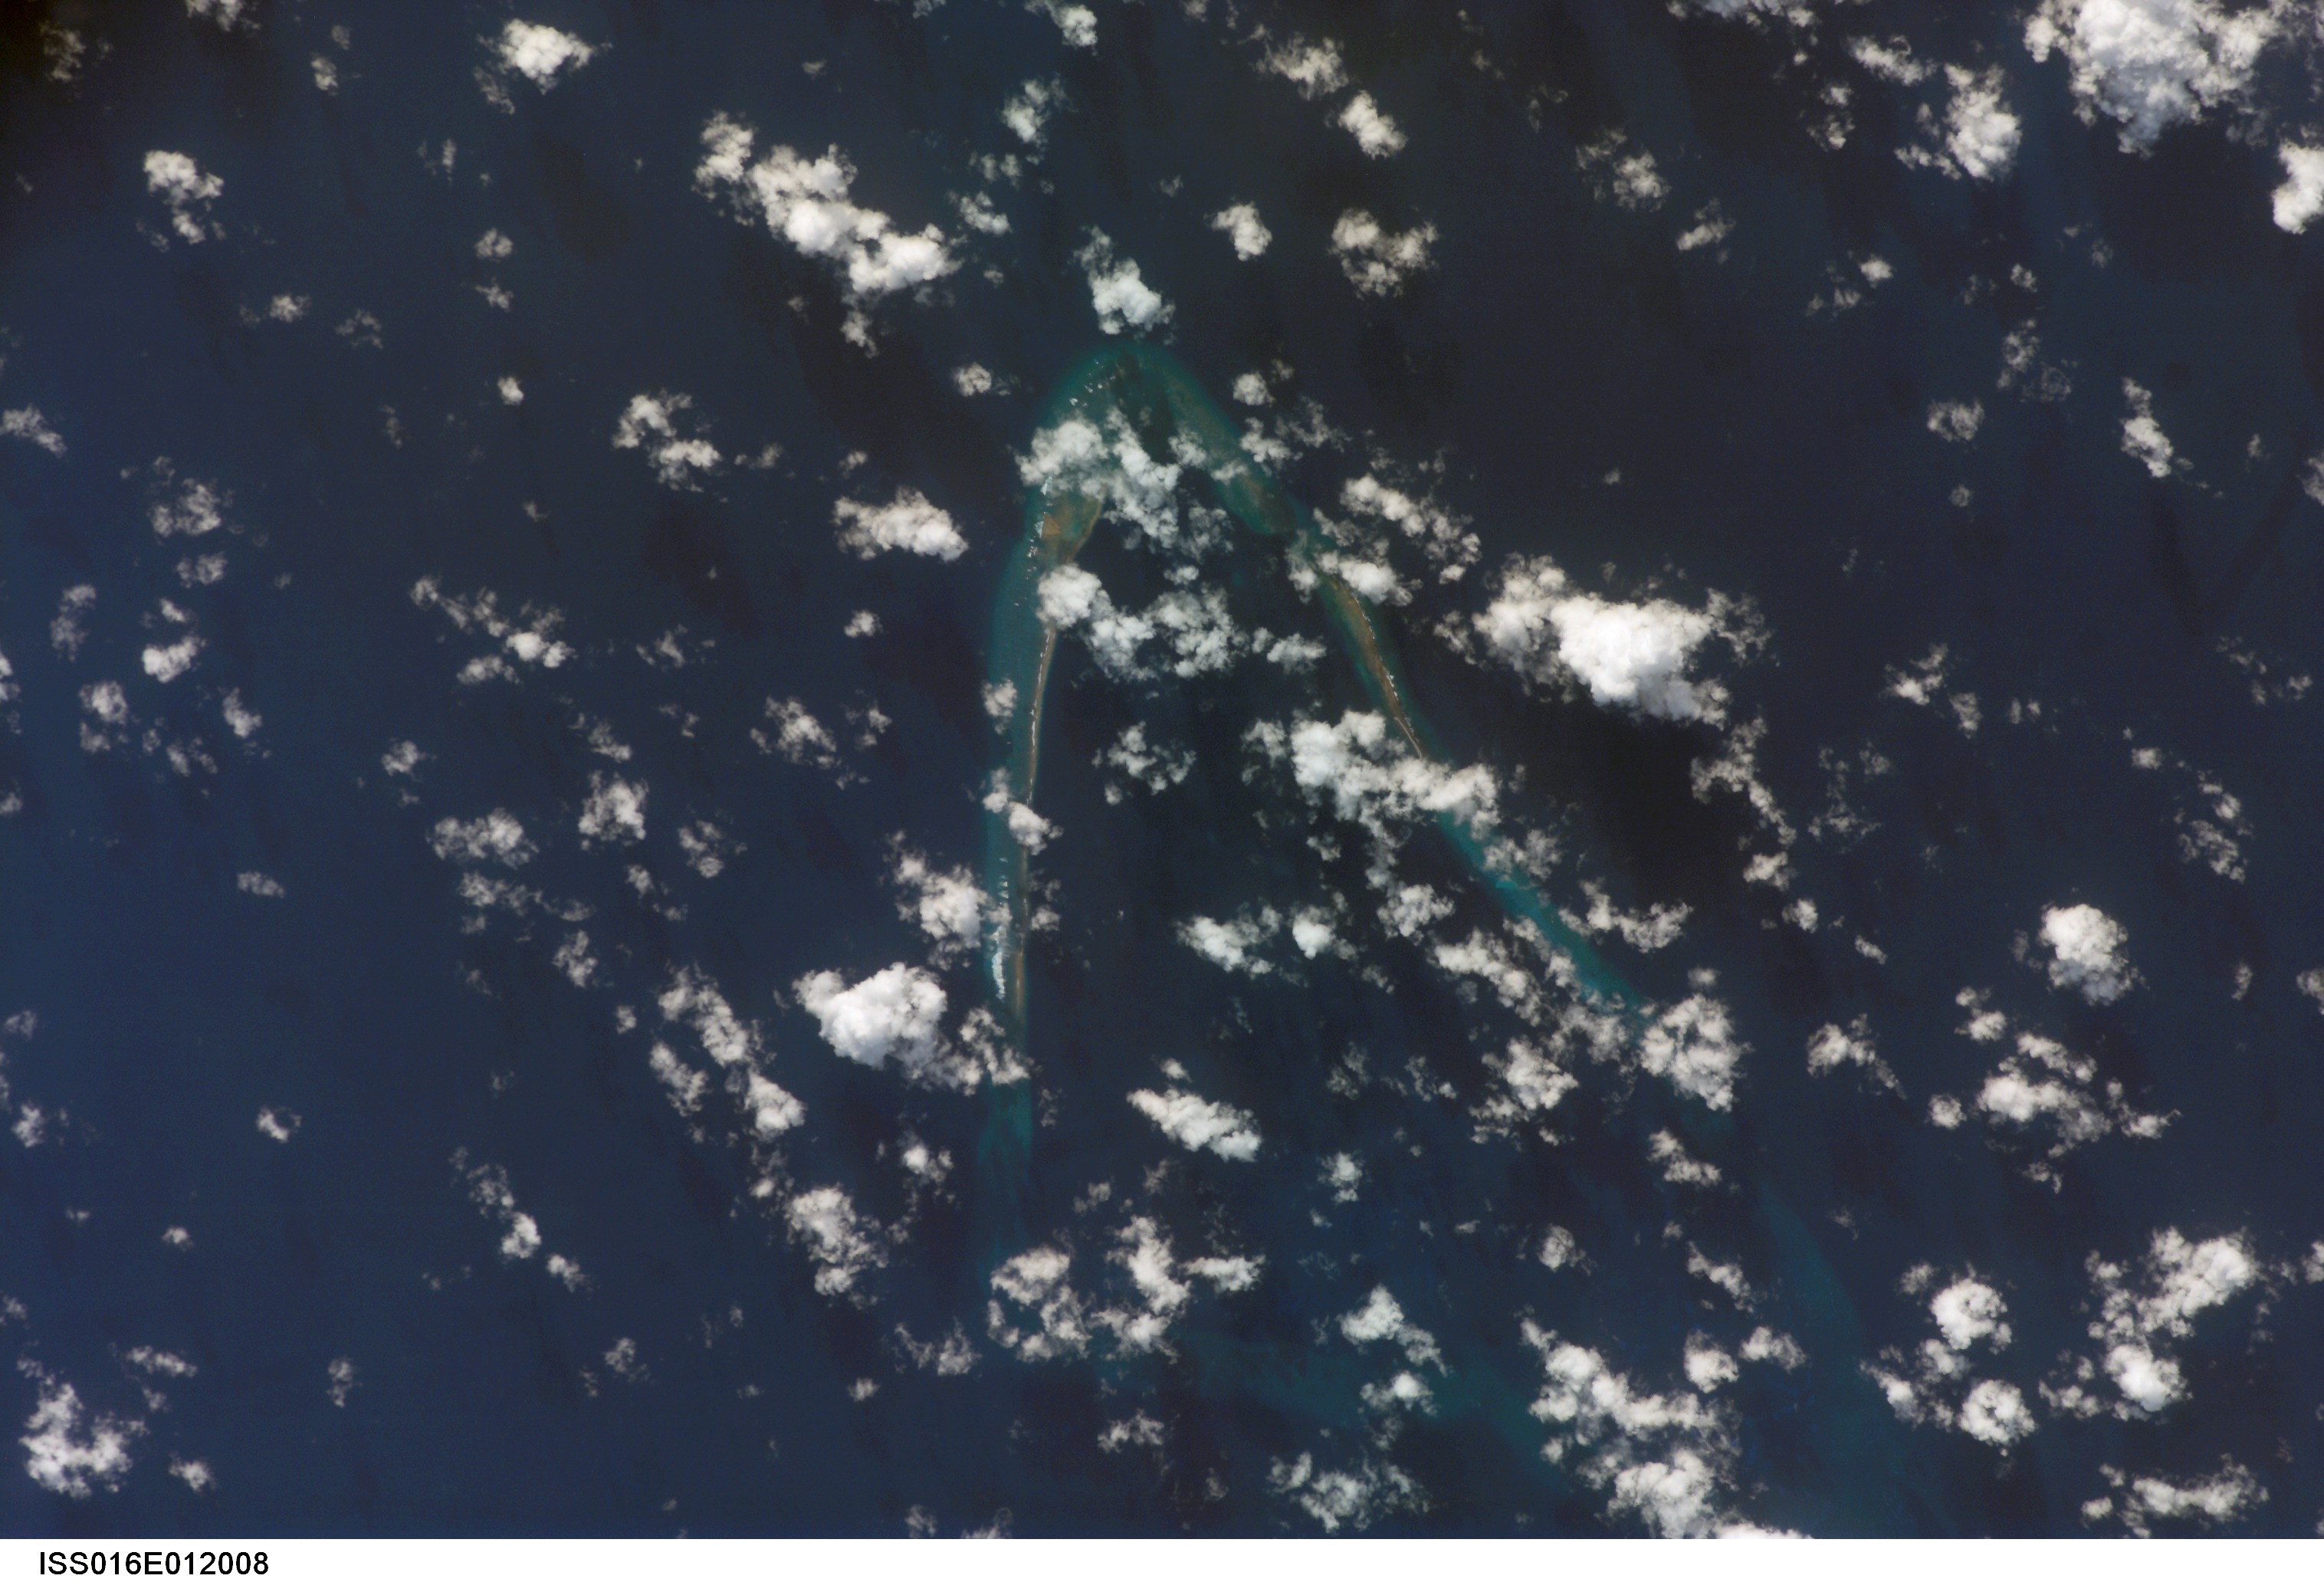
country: PACIFIC OCEAN I(S).
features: KINGMAN REEF, CORAL
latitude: 6.4
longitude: -162.4
